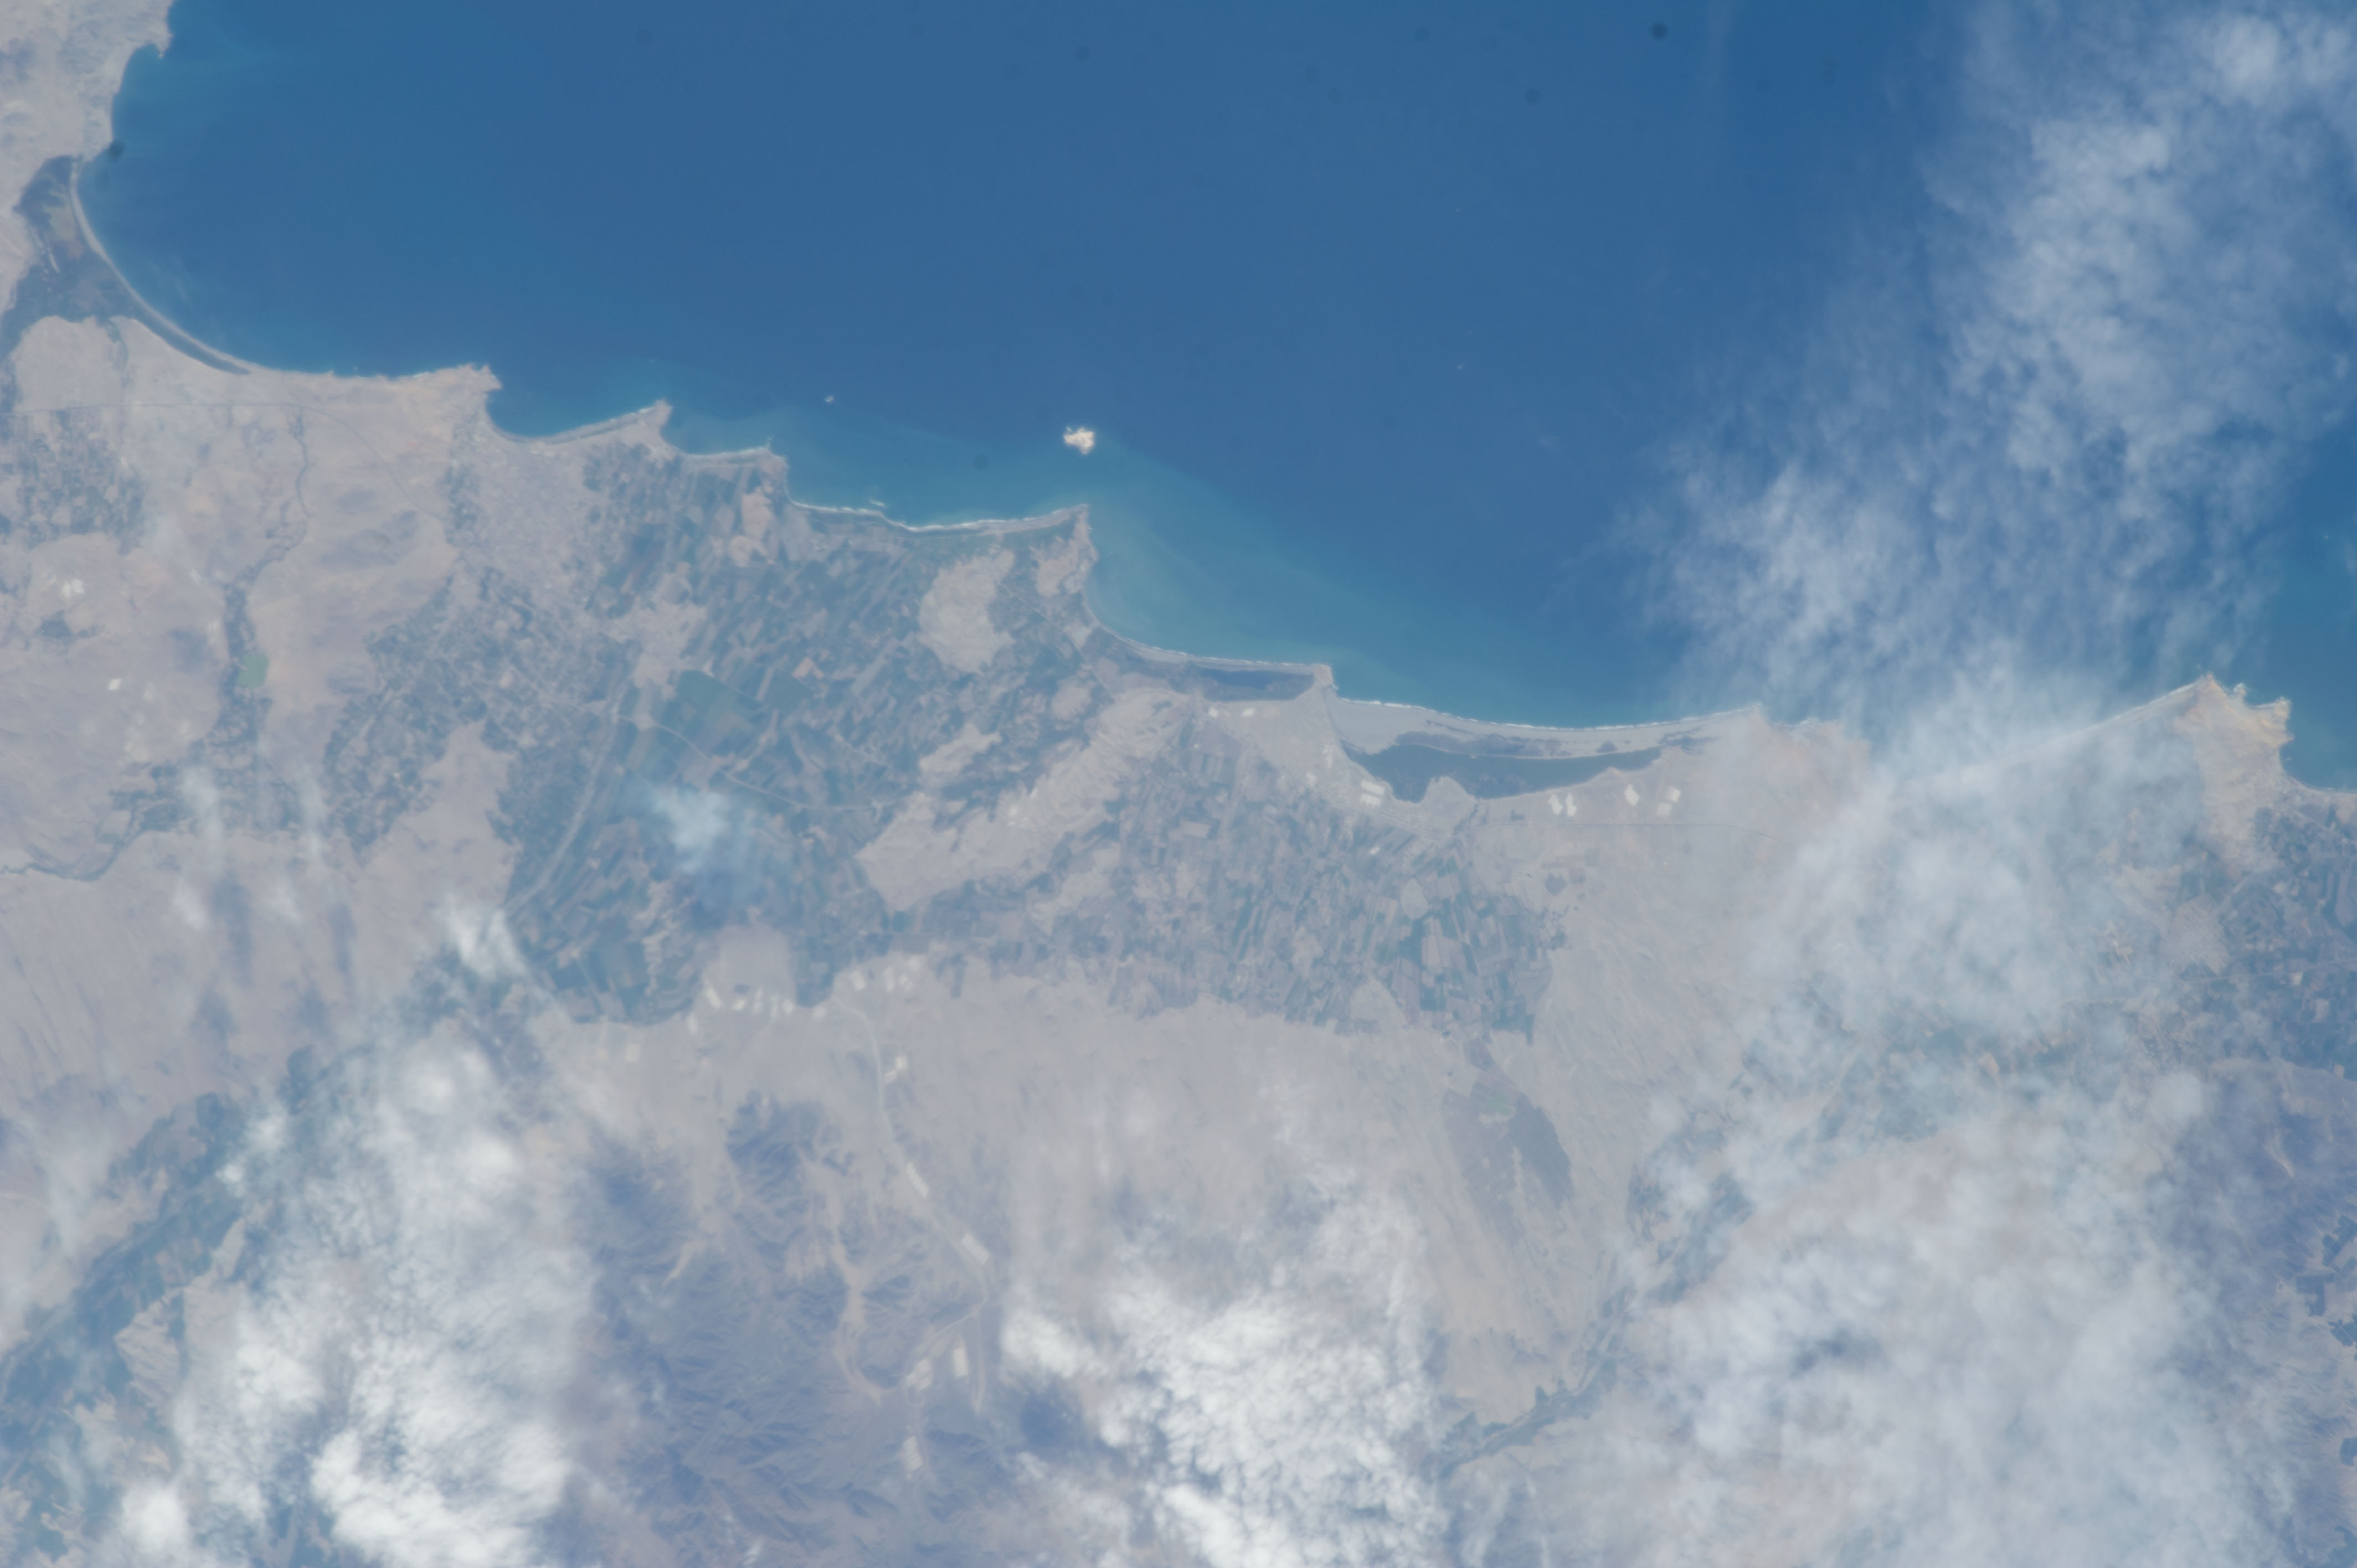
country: PERU
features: MTS., AGR., SANTA MARIA
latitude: -11.0
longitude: -77.6
